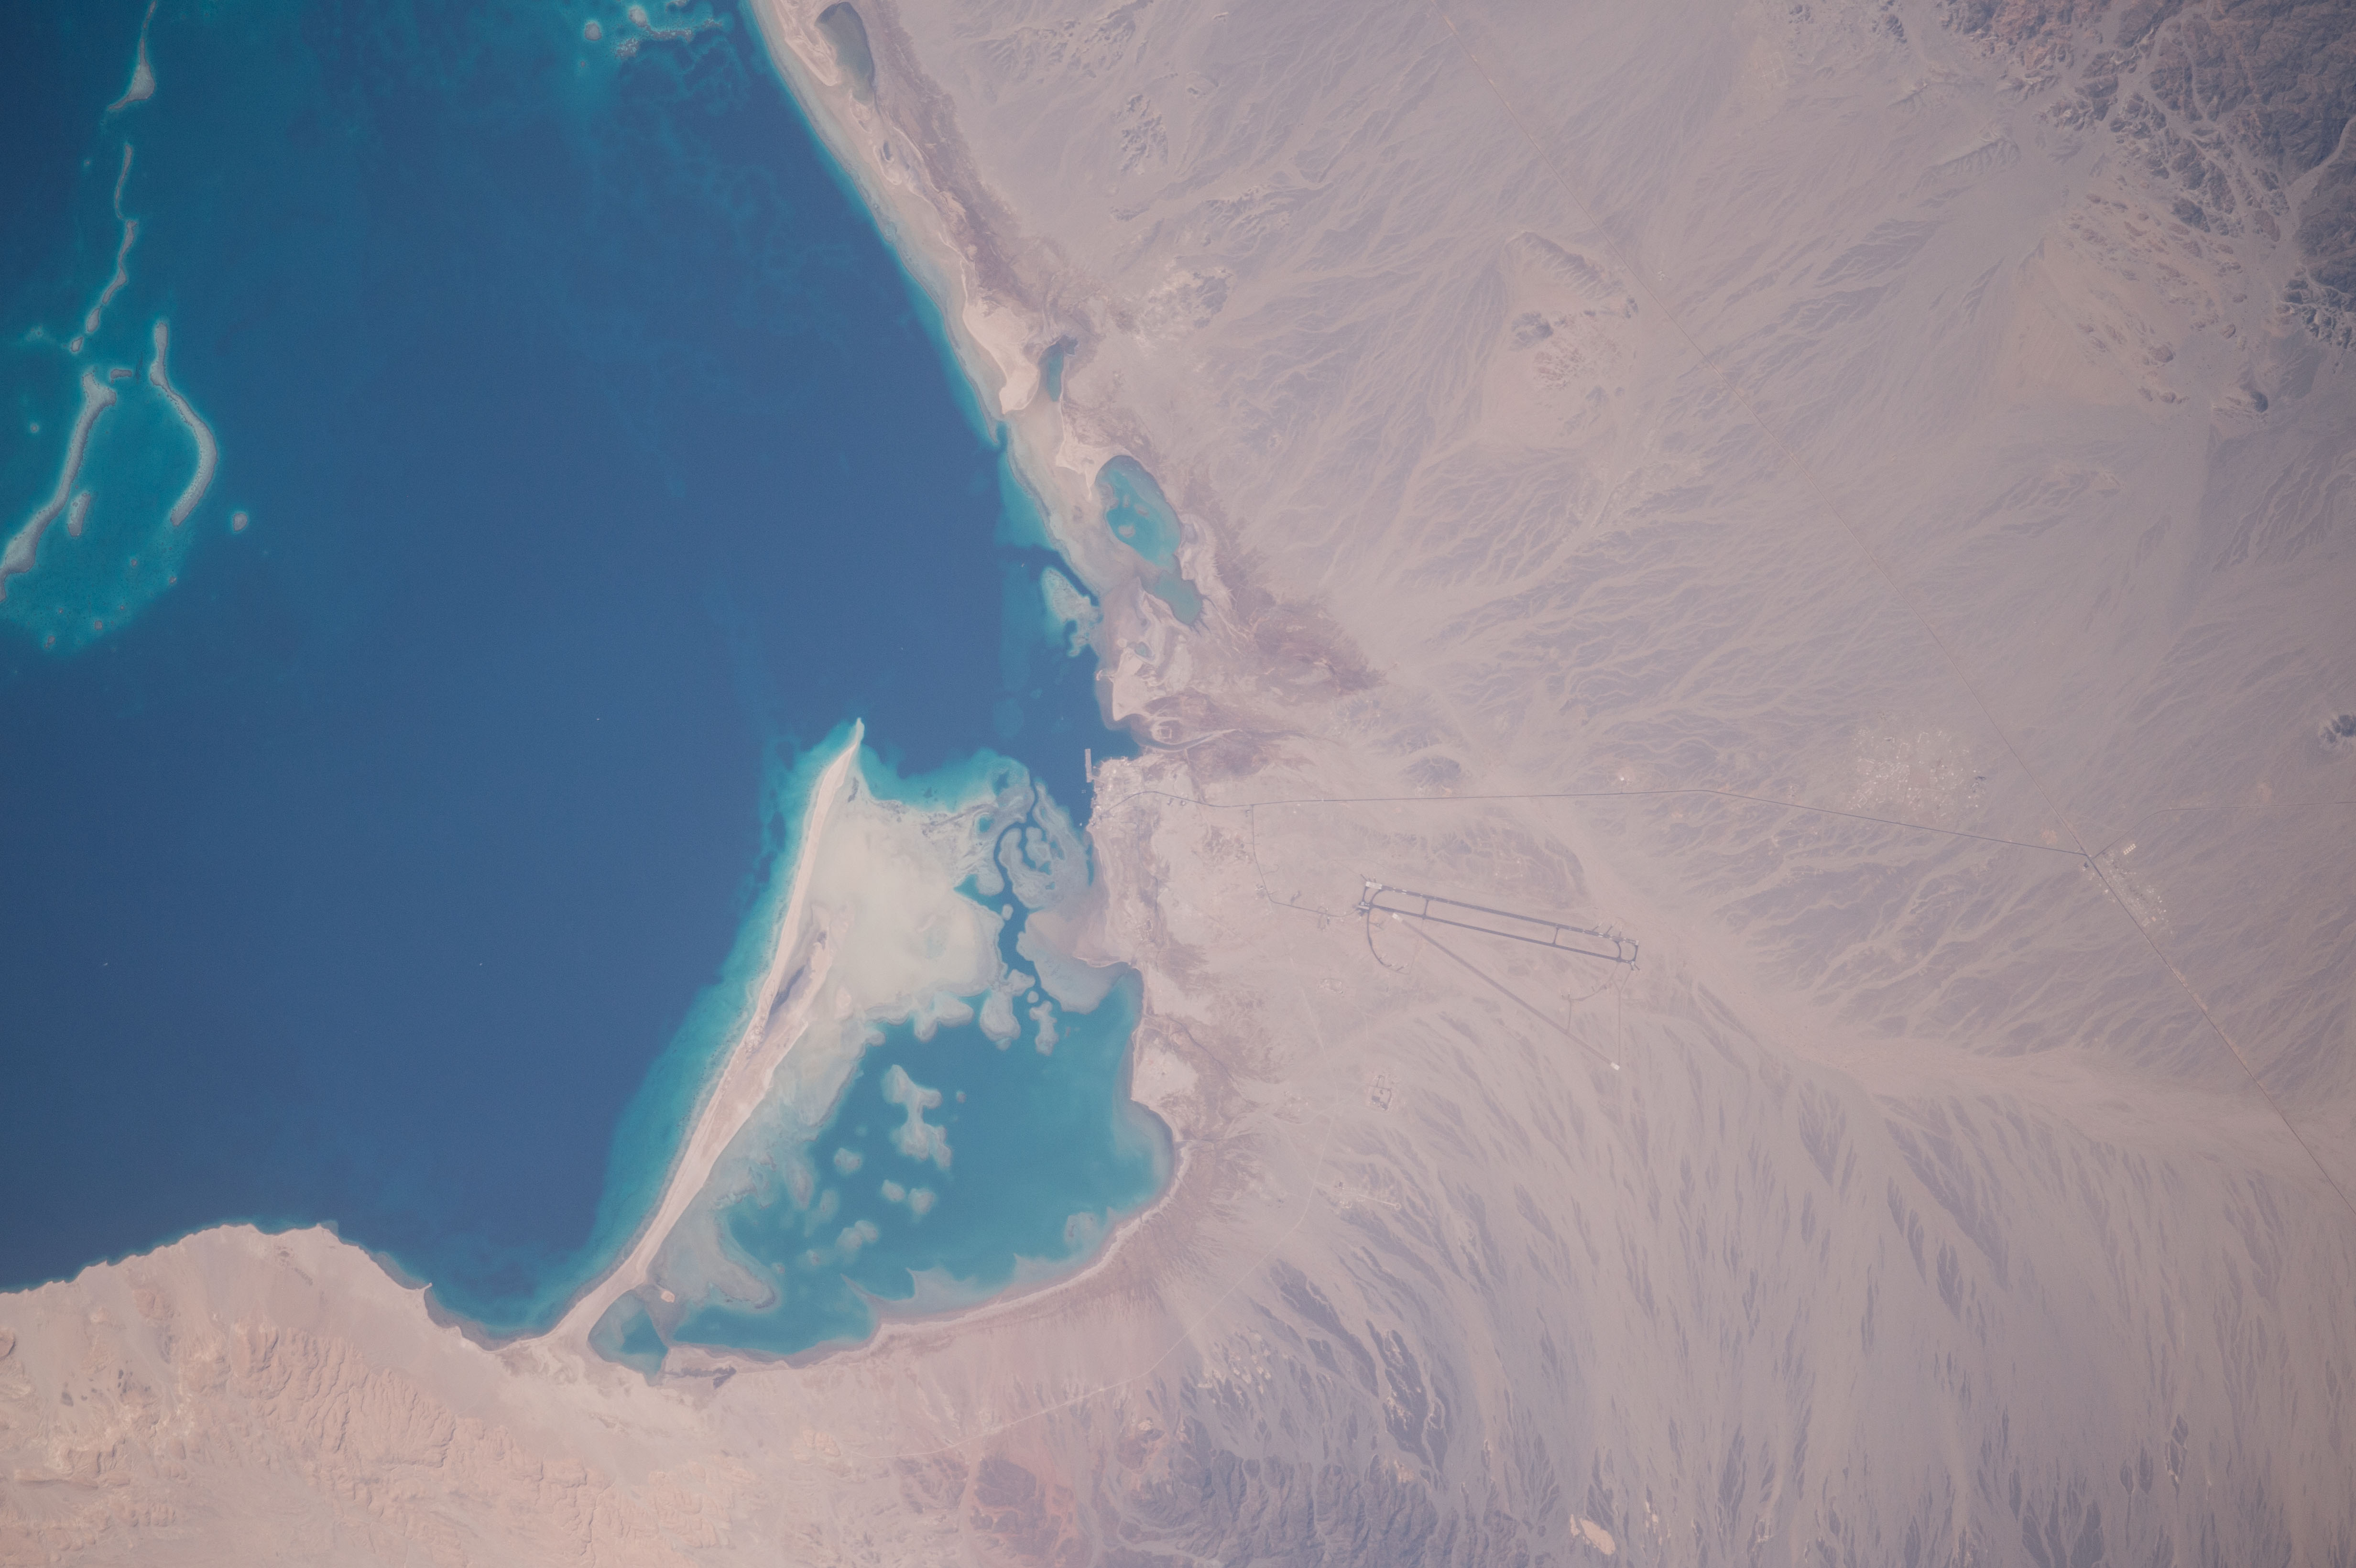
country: EGYPT
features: S. E. EASTERN DES., RUNWAY
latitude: 23.9
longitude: 35.5
